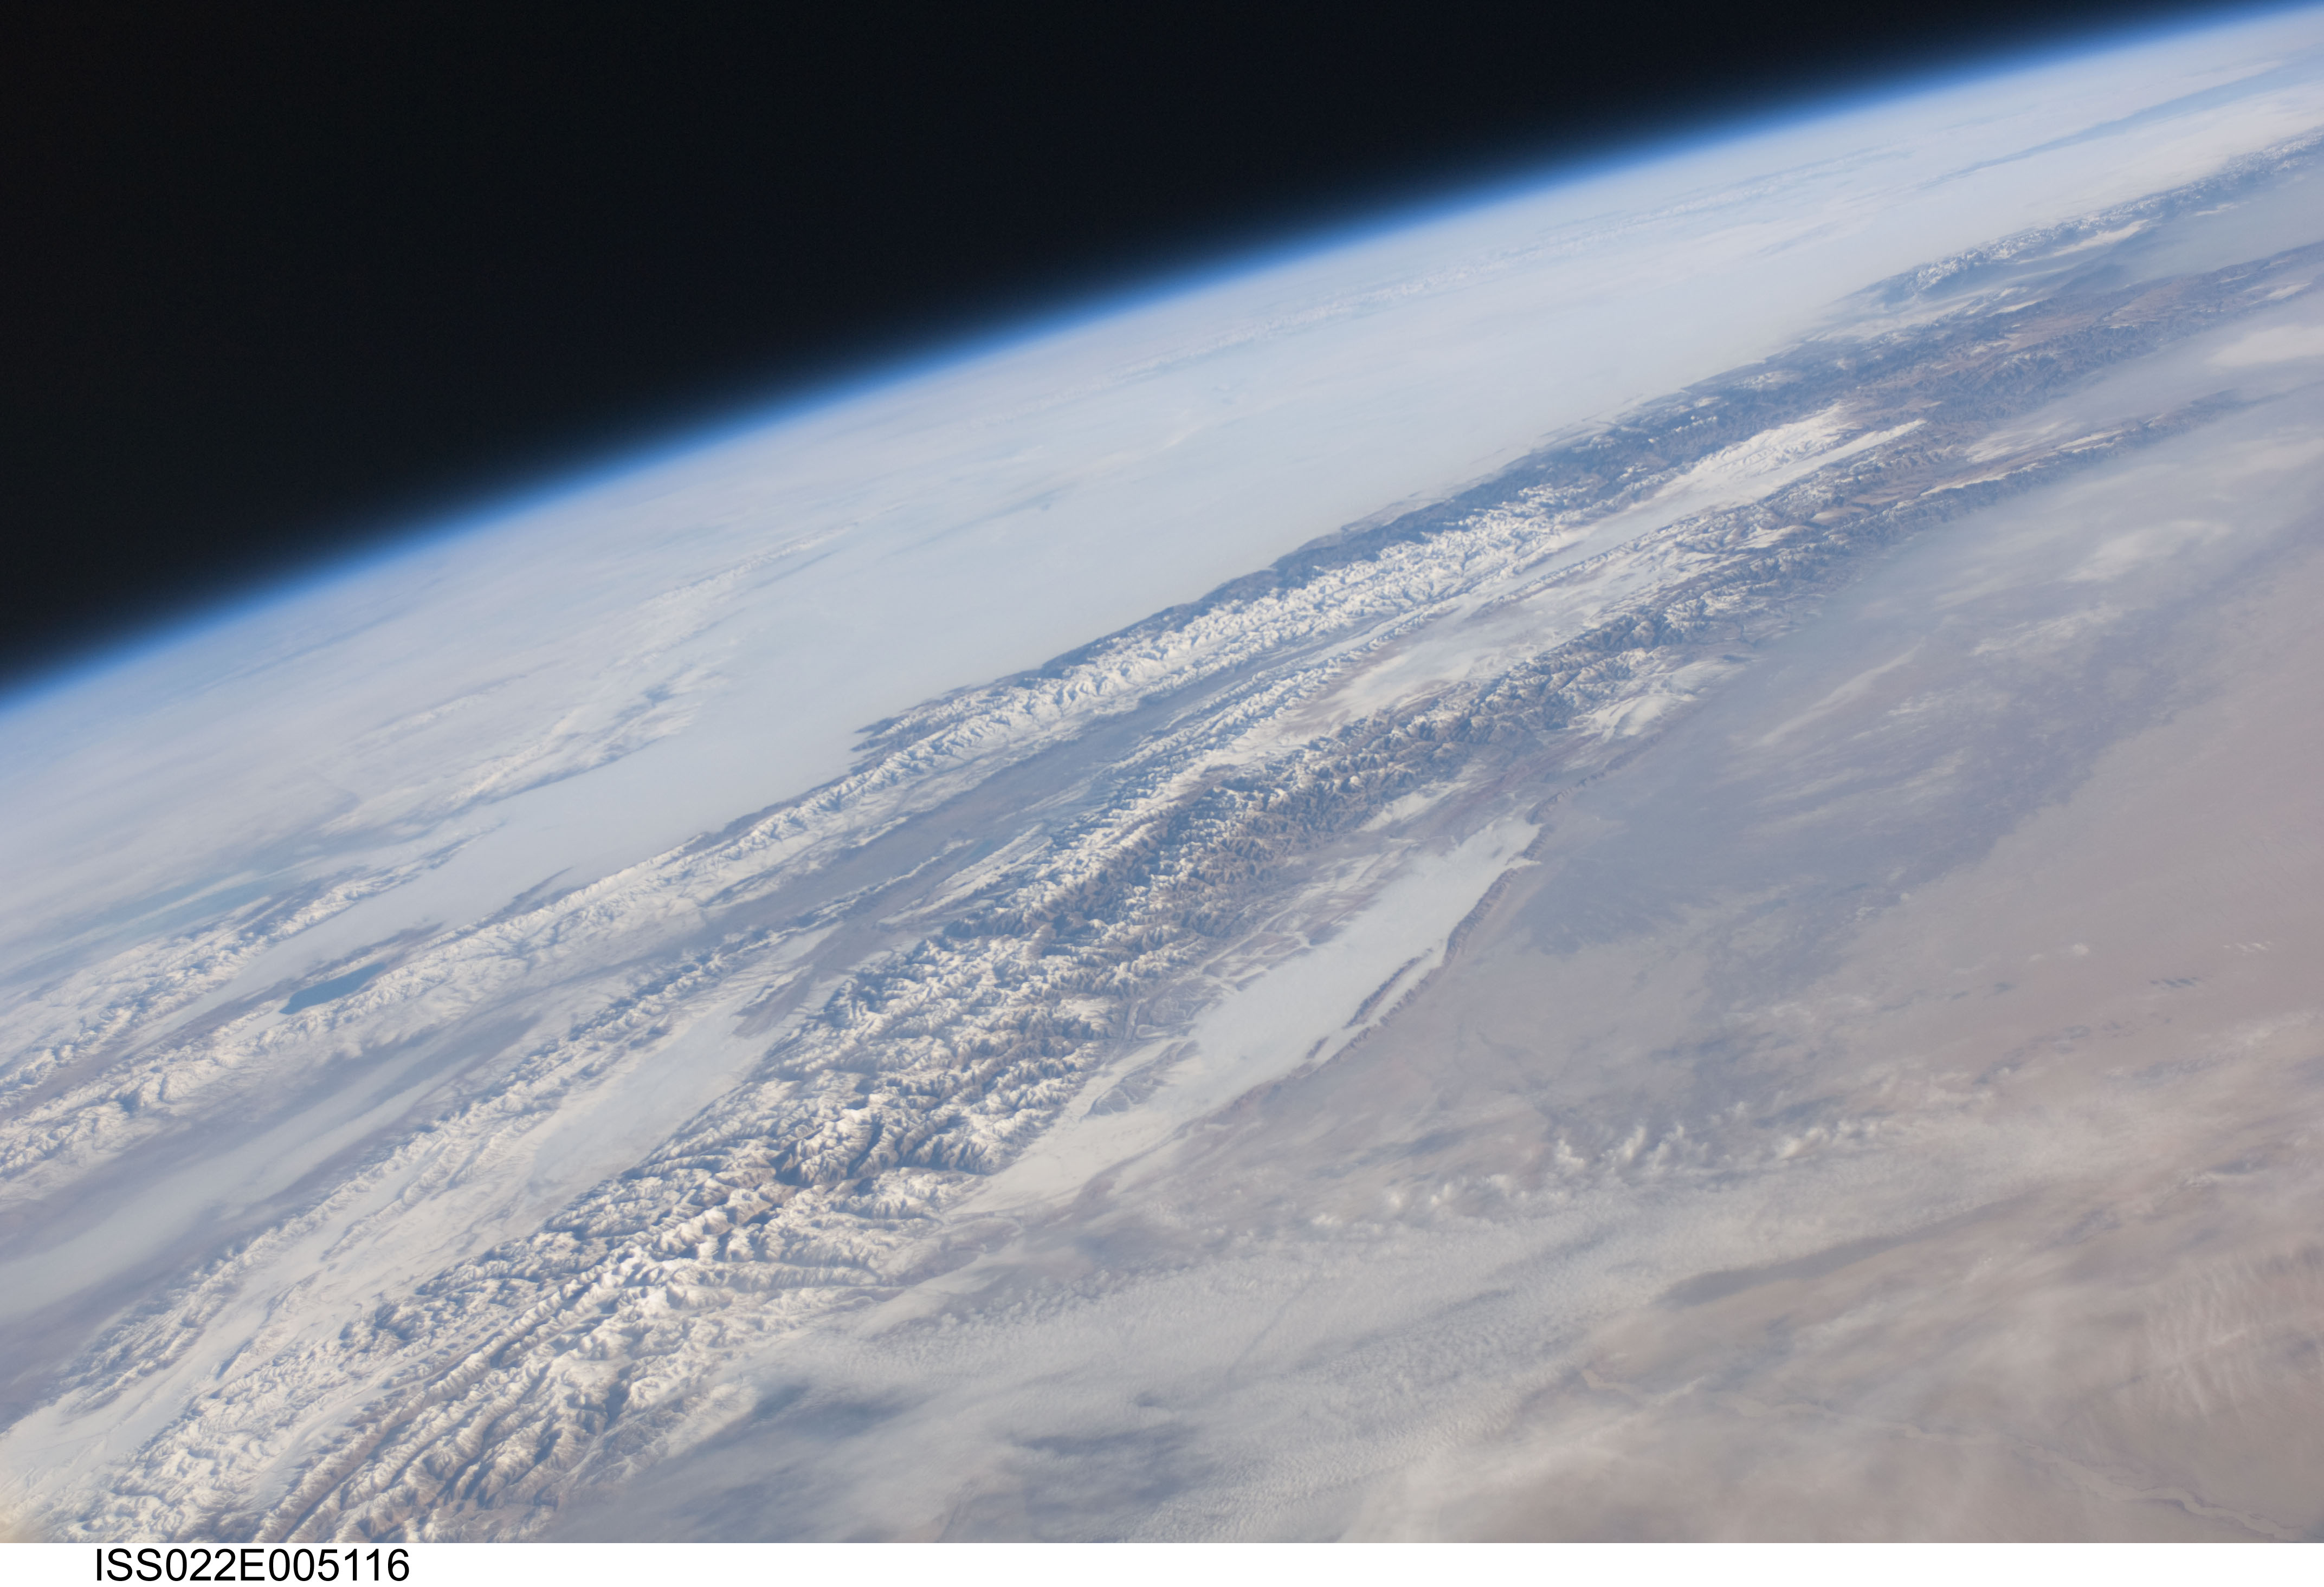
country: CHINA
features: PAN-EARTH LIMB, TIEN SHAN MTS., TAKLIMKAN DES.
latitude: 42.5
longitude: 82.0
